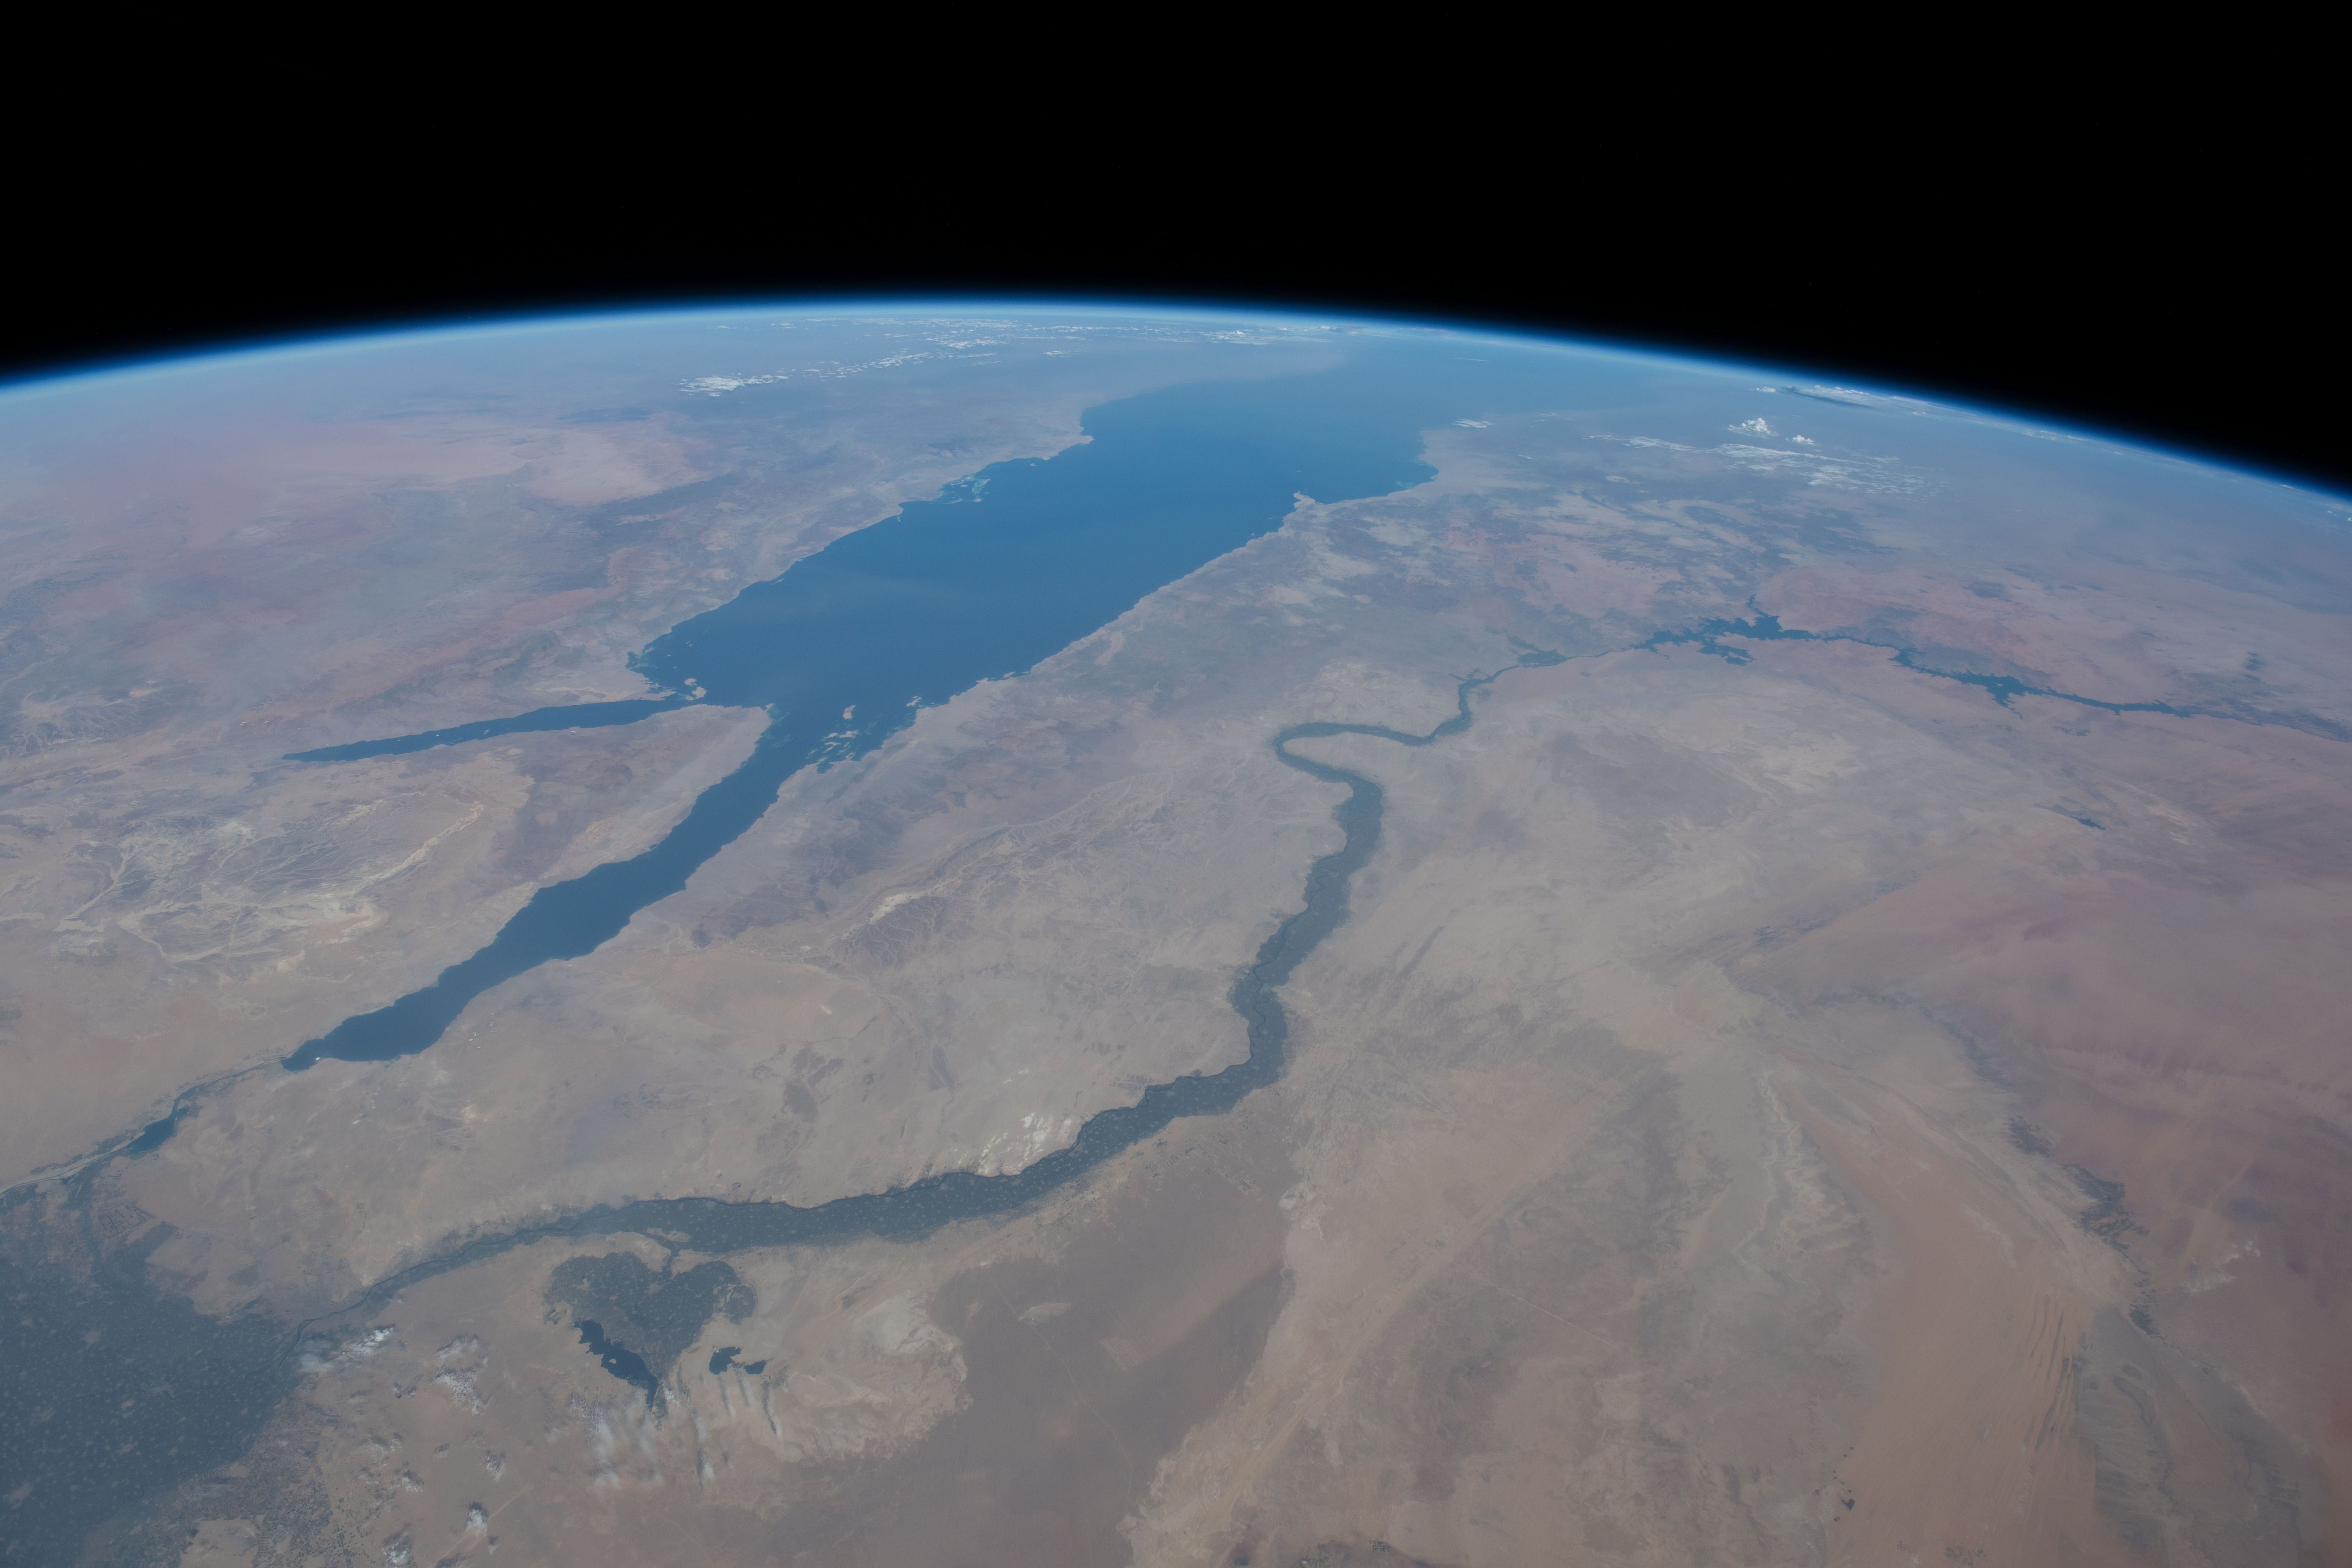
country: EGYPT
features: QENA, SOHAG, NILE RIVER, GULF OF SUEZ
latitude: 26.9
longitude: 32.6
